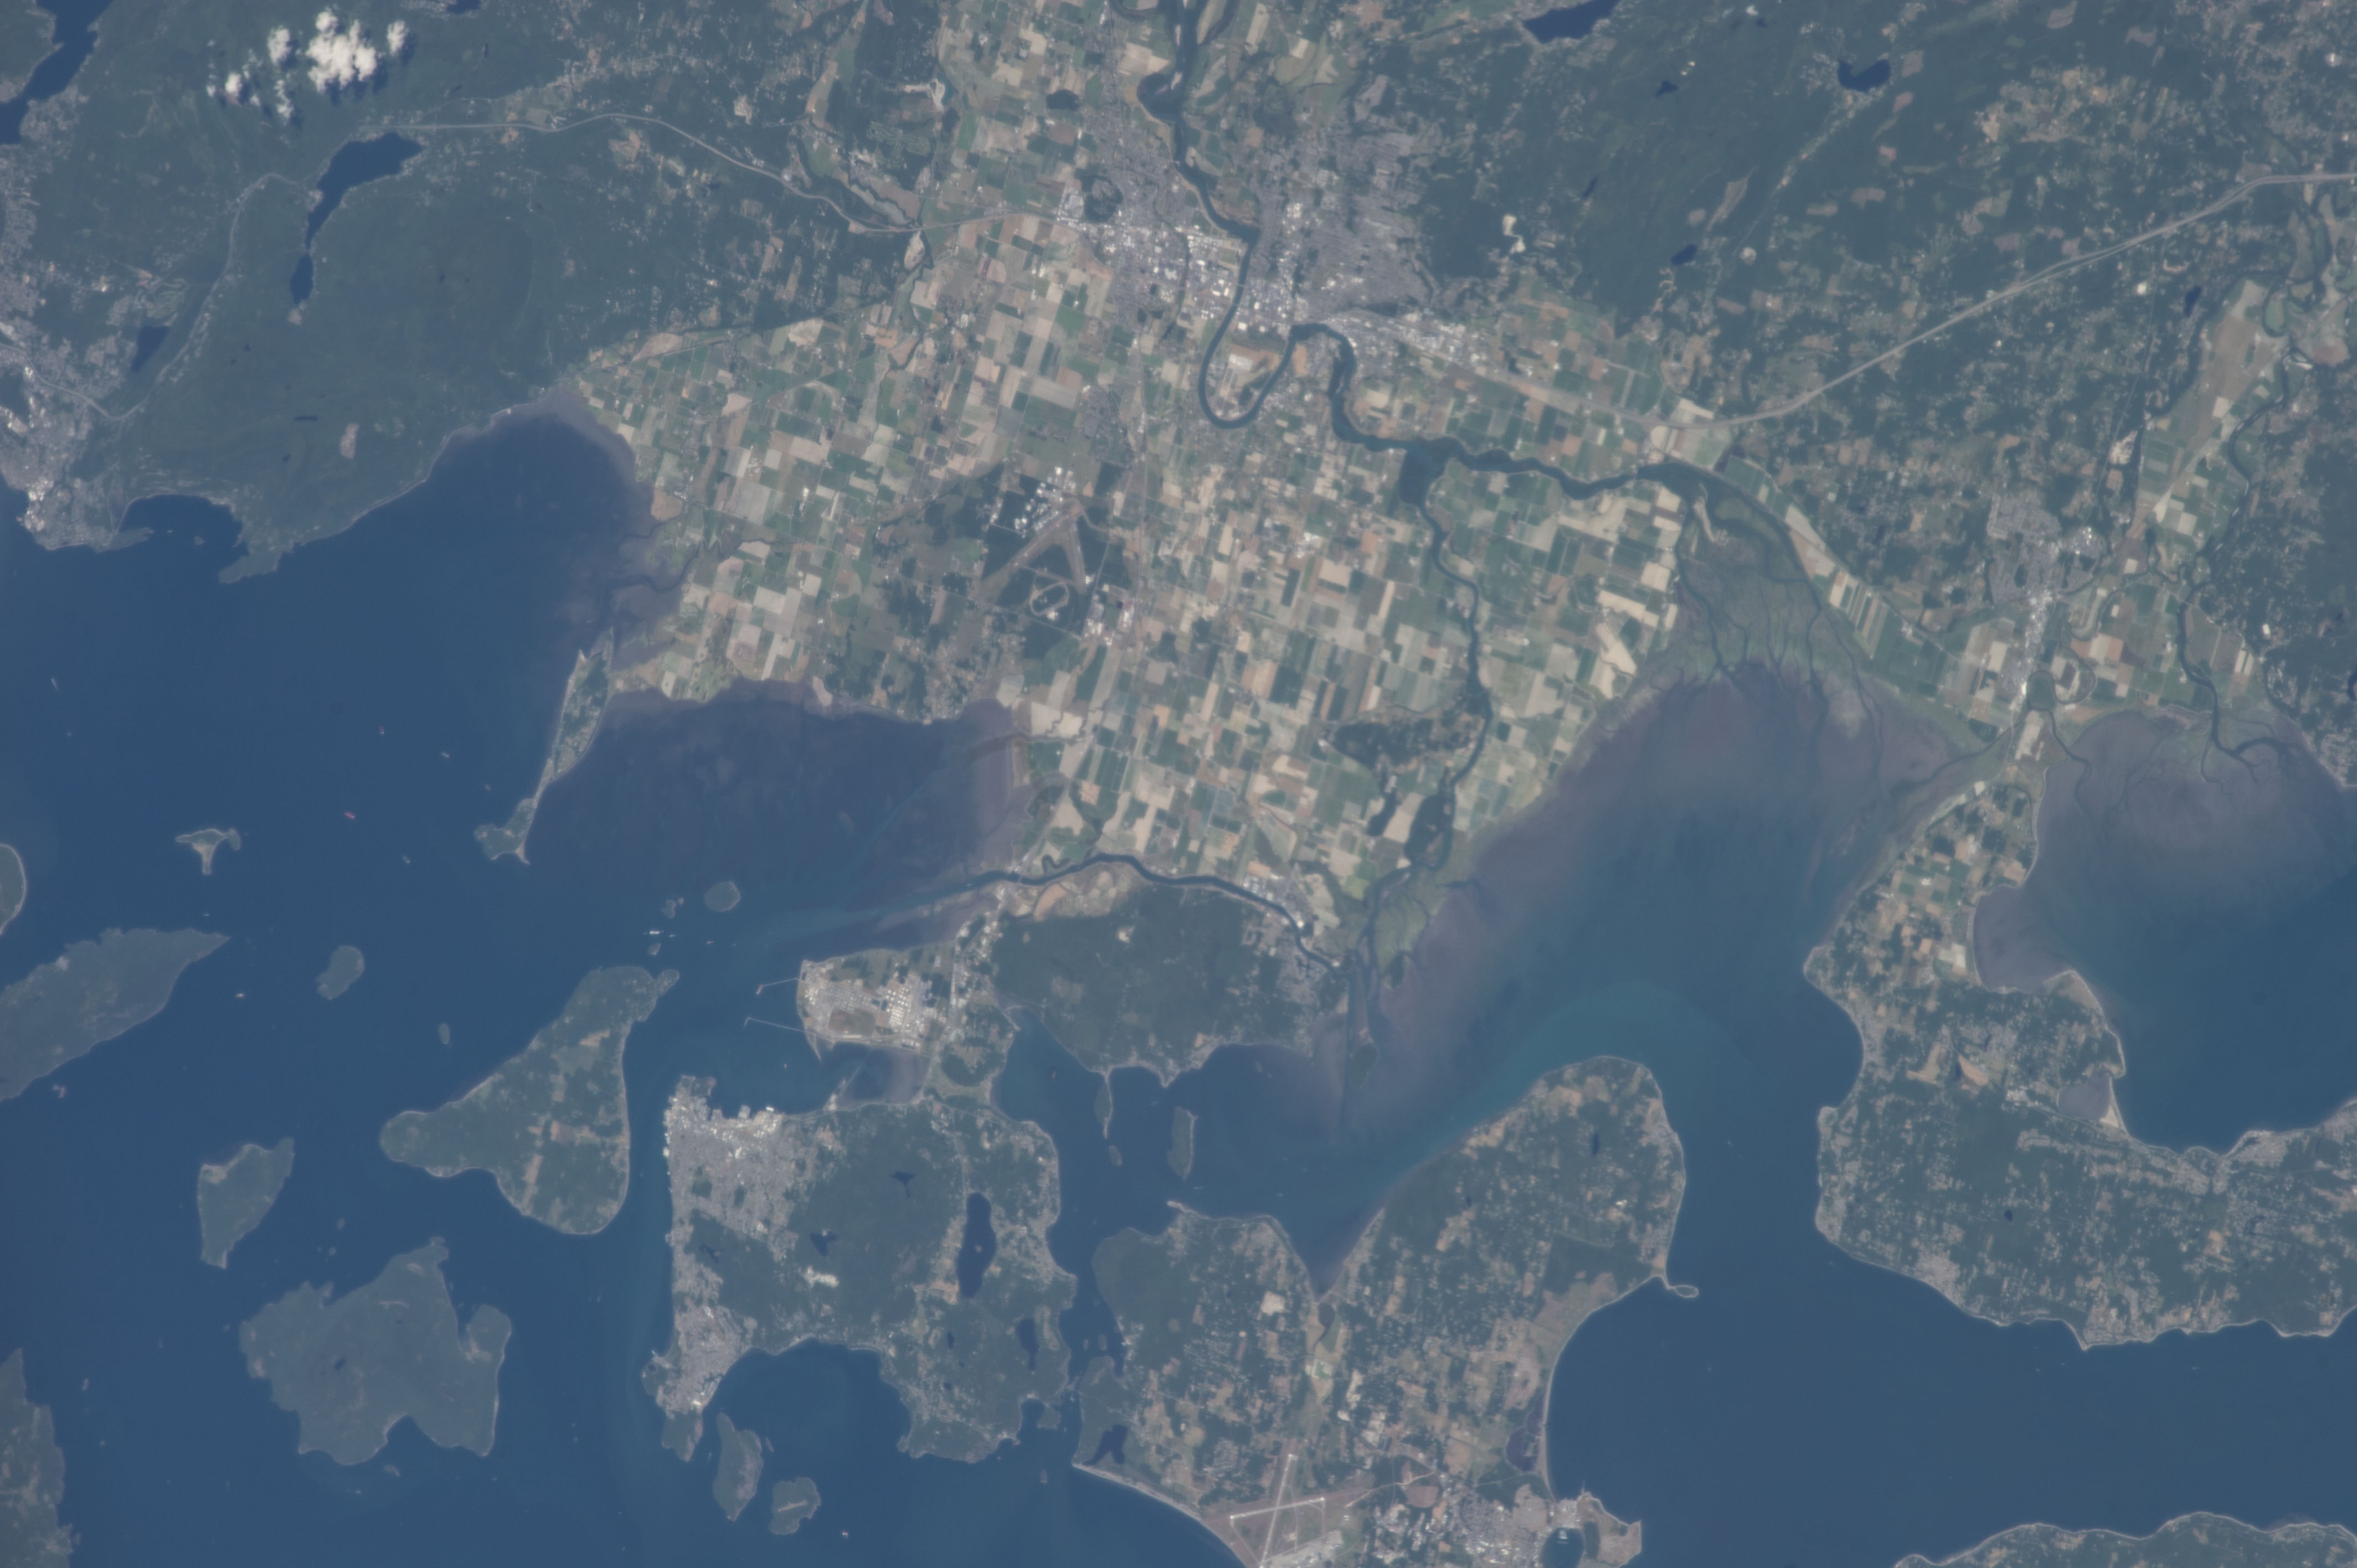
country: USA-WASHINGTON
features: B.
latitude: 48.4
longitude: -122.5
